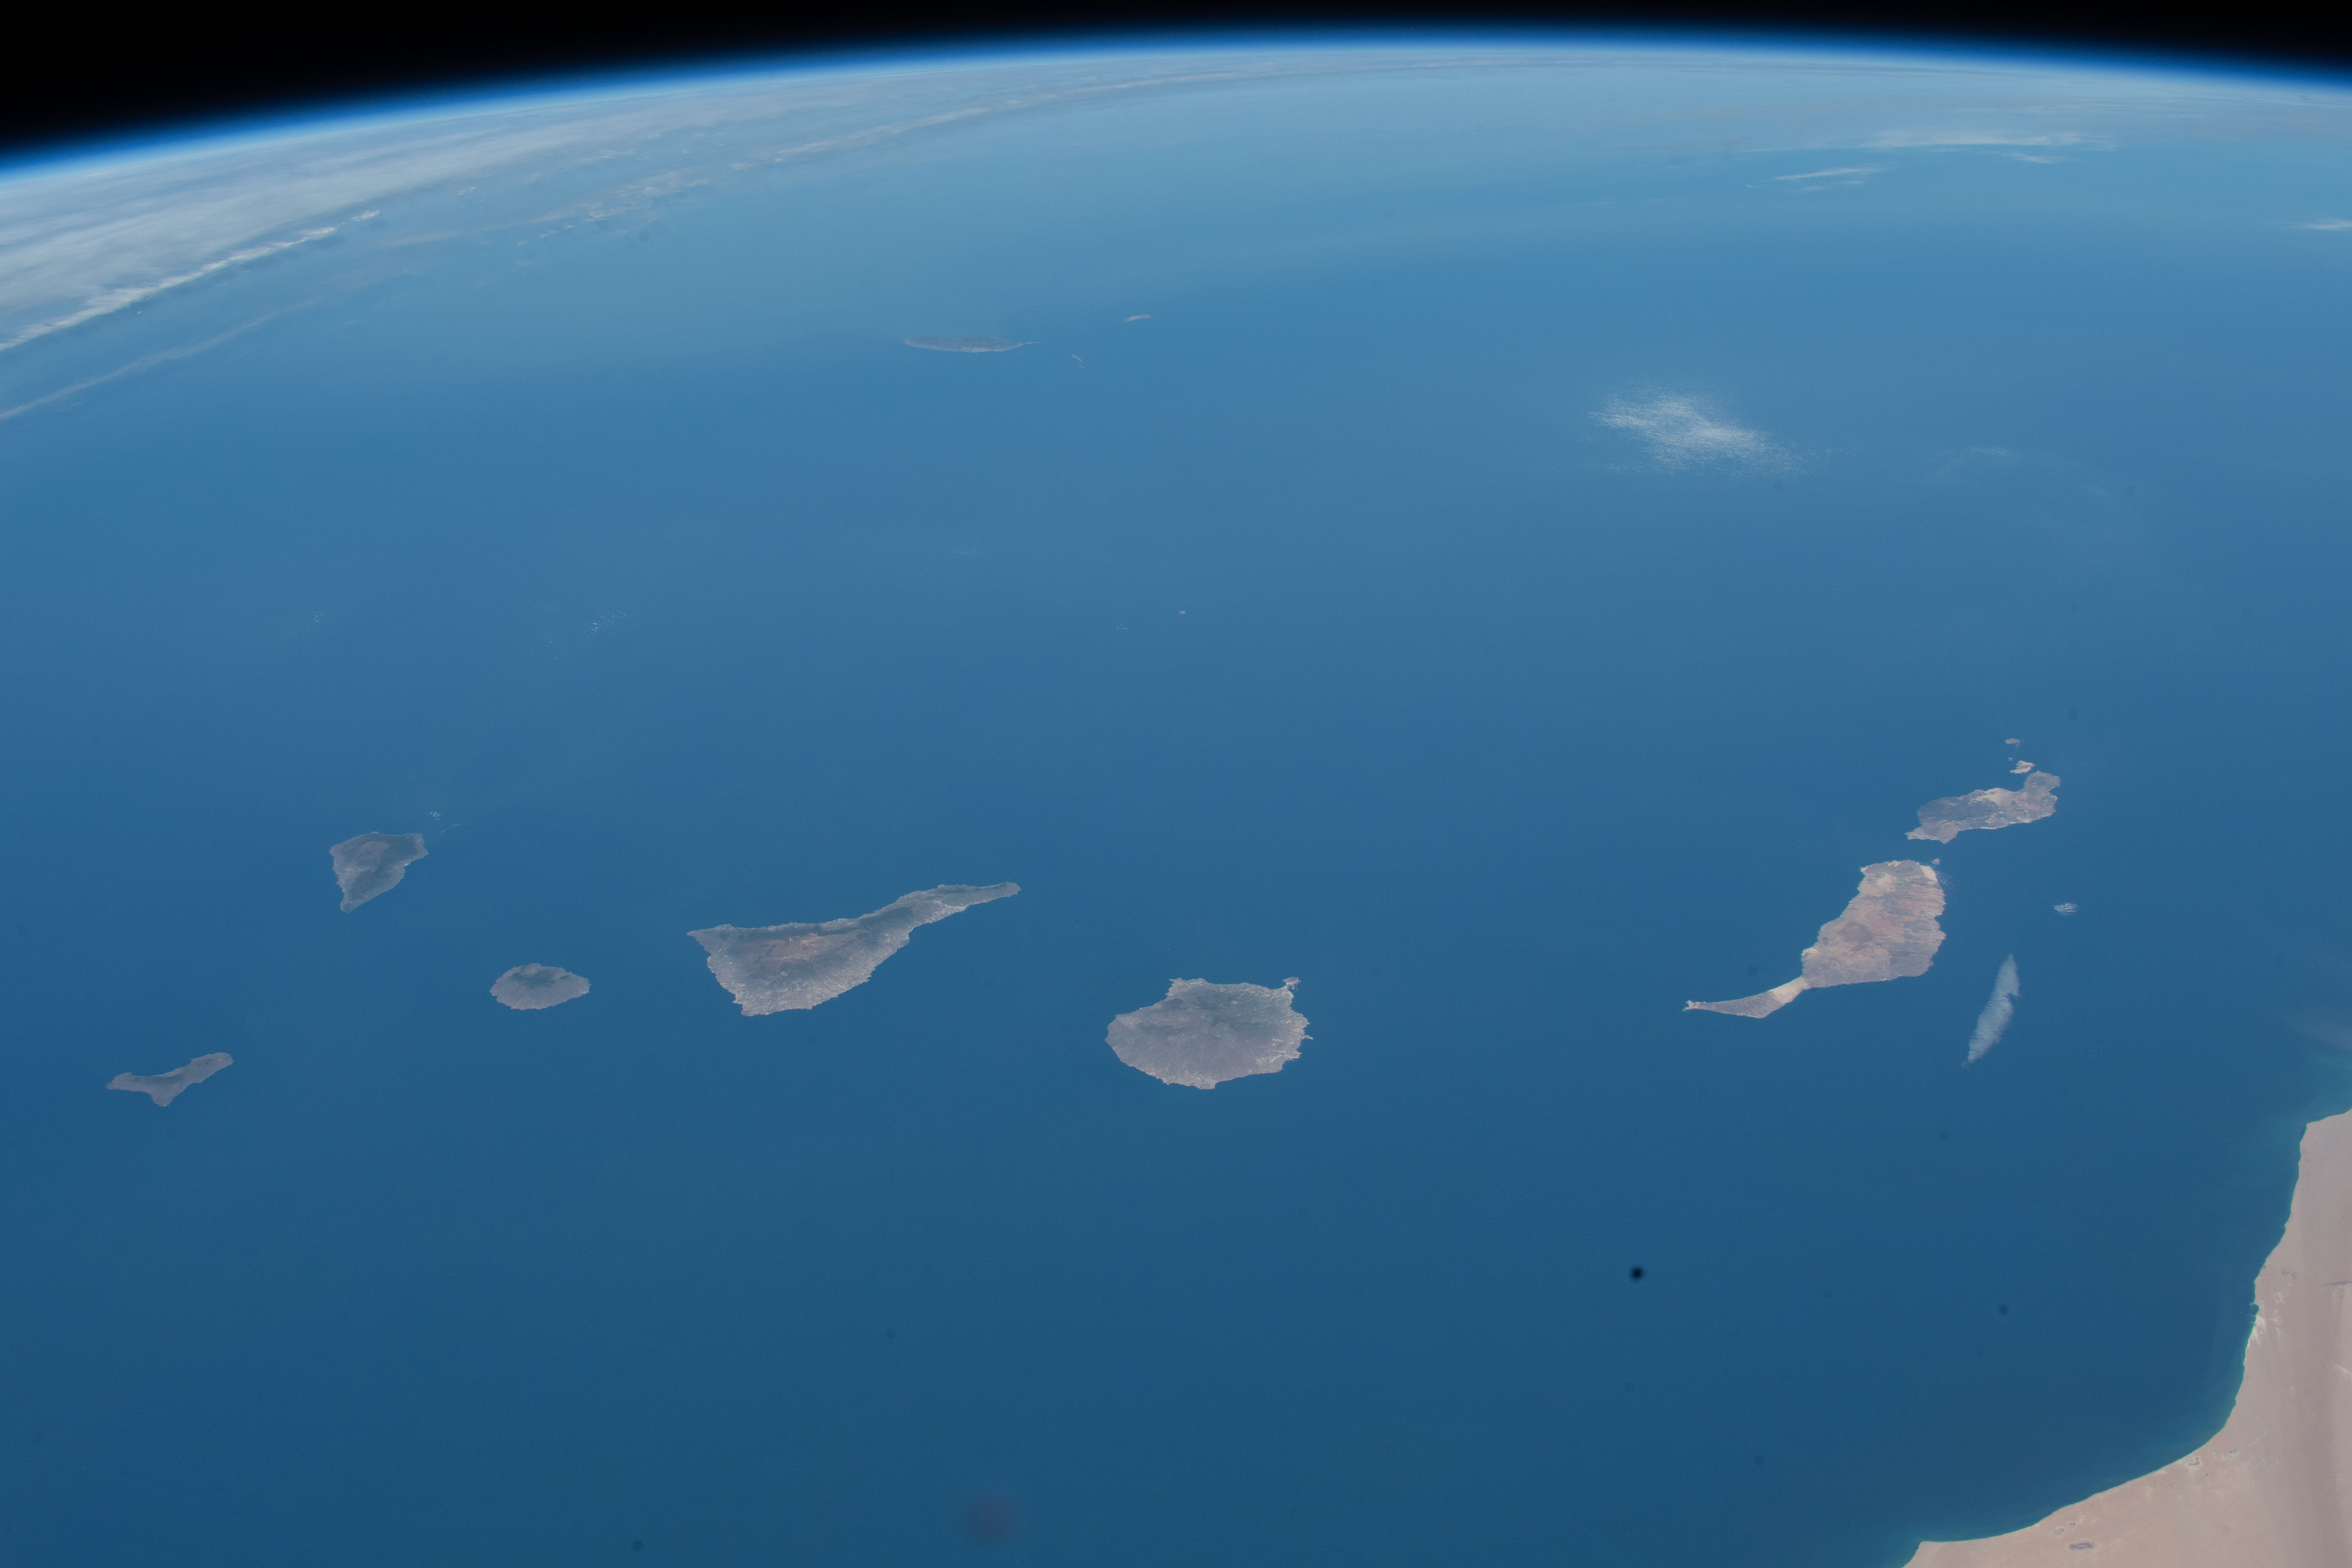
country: CANARY ISLANDS
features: CANARY ISLANDS
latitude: 29.0
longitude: -16.0
